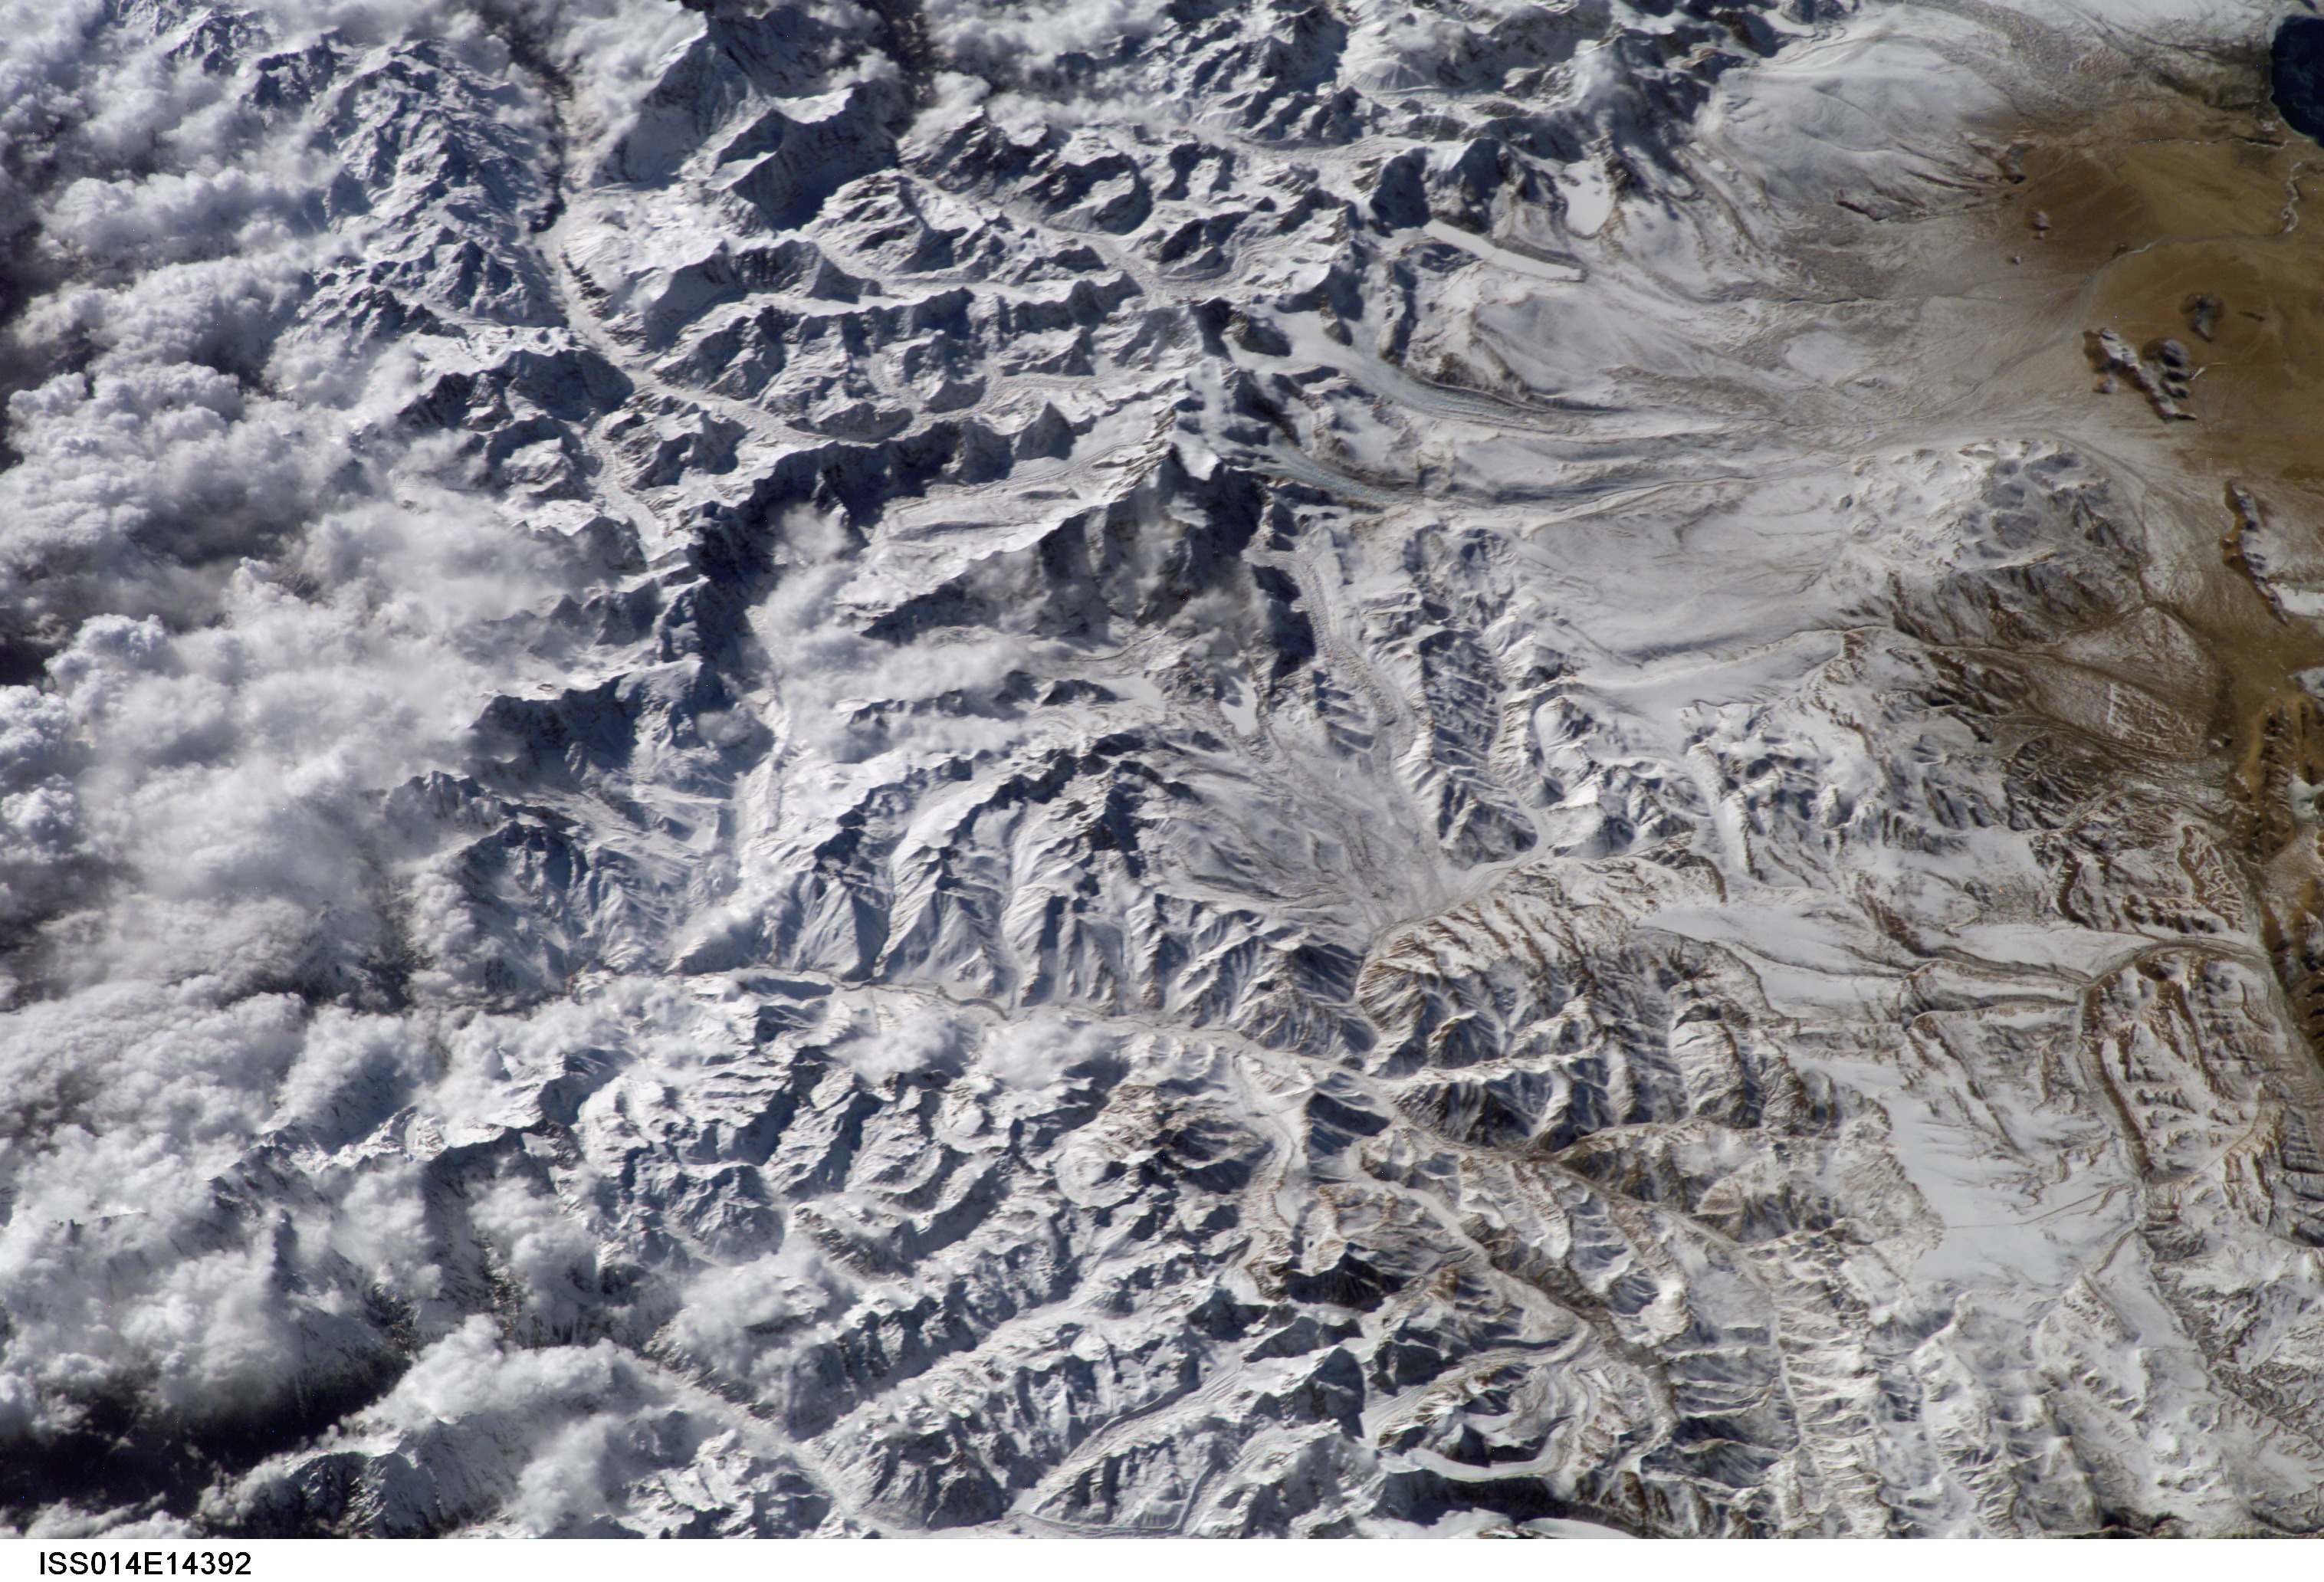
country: CHINA
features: HIMALAYA, MT. EVEREST, SNOW
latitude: 28.5
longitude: 86.0
